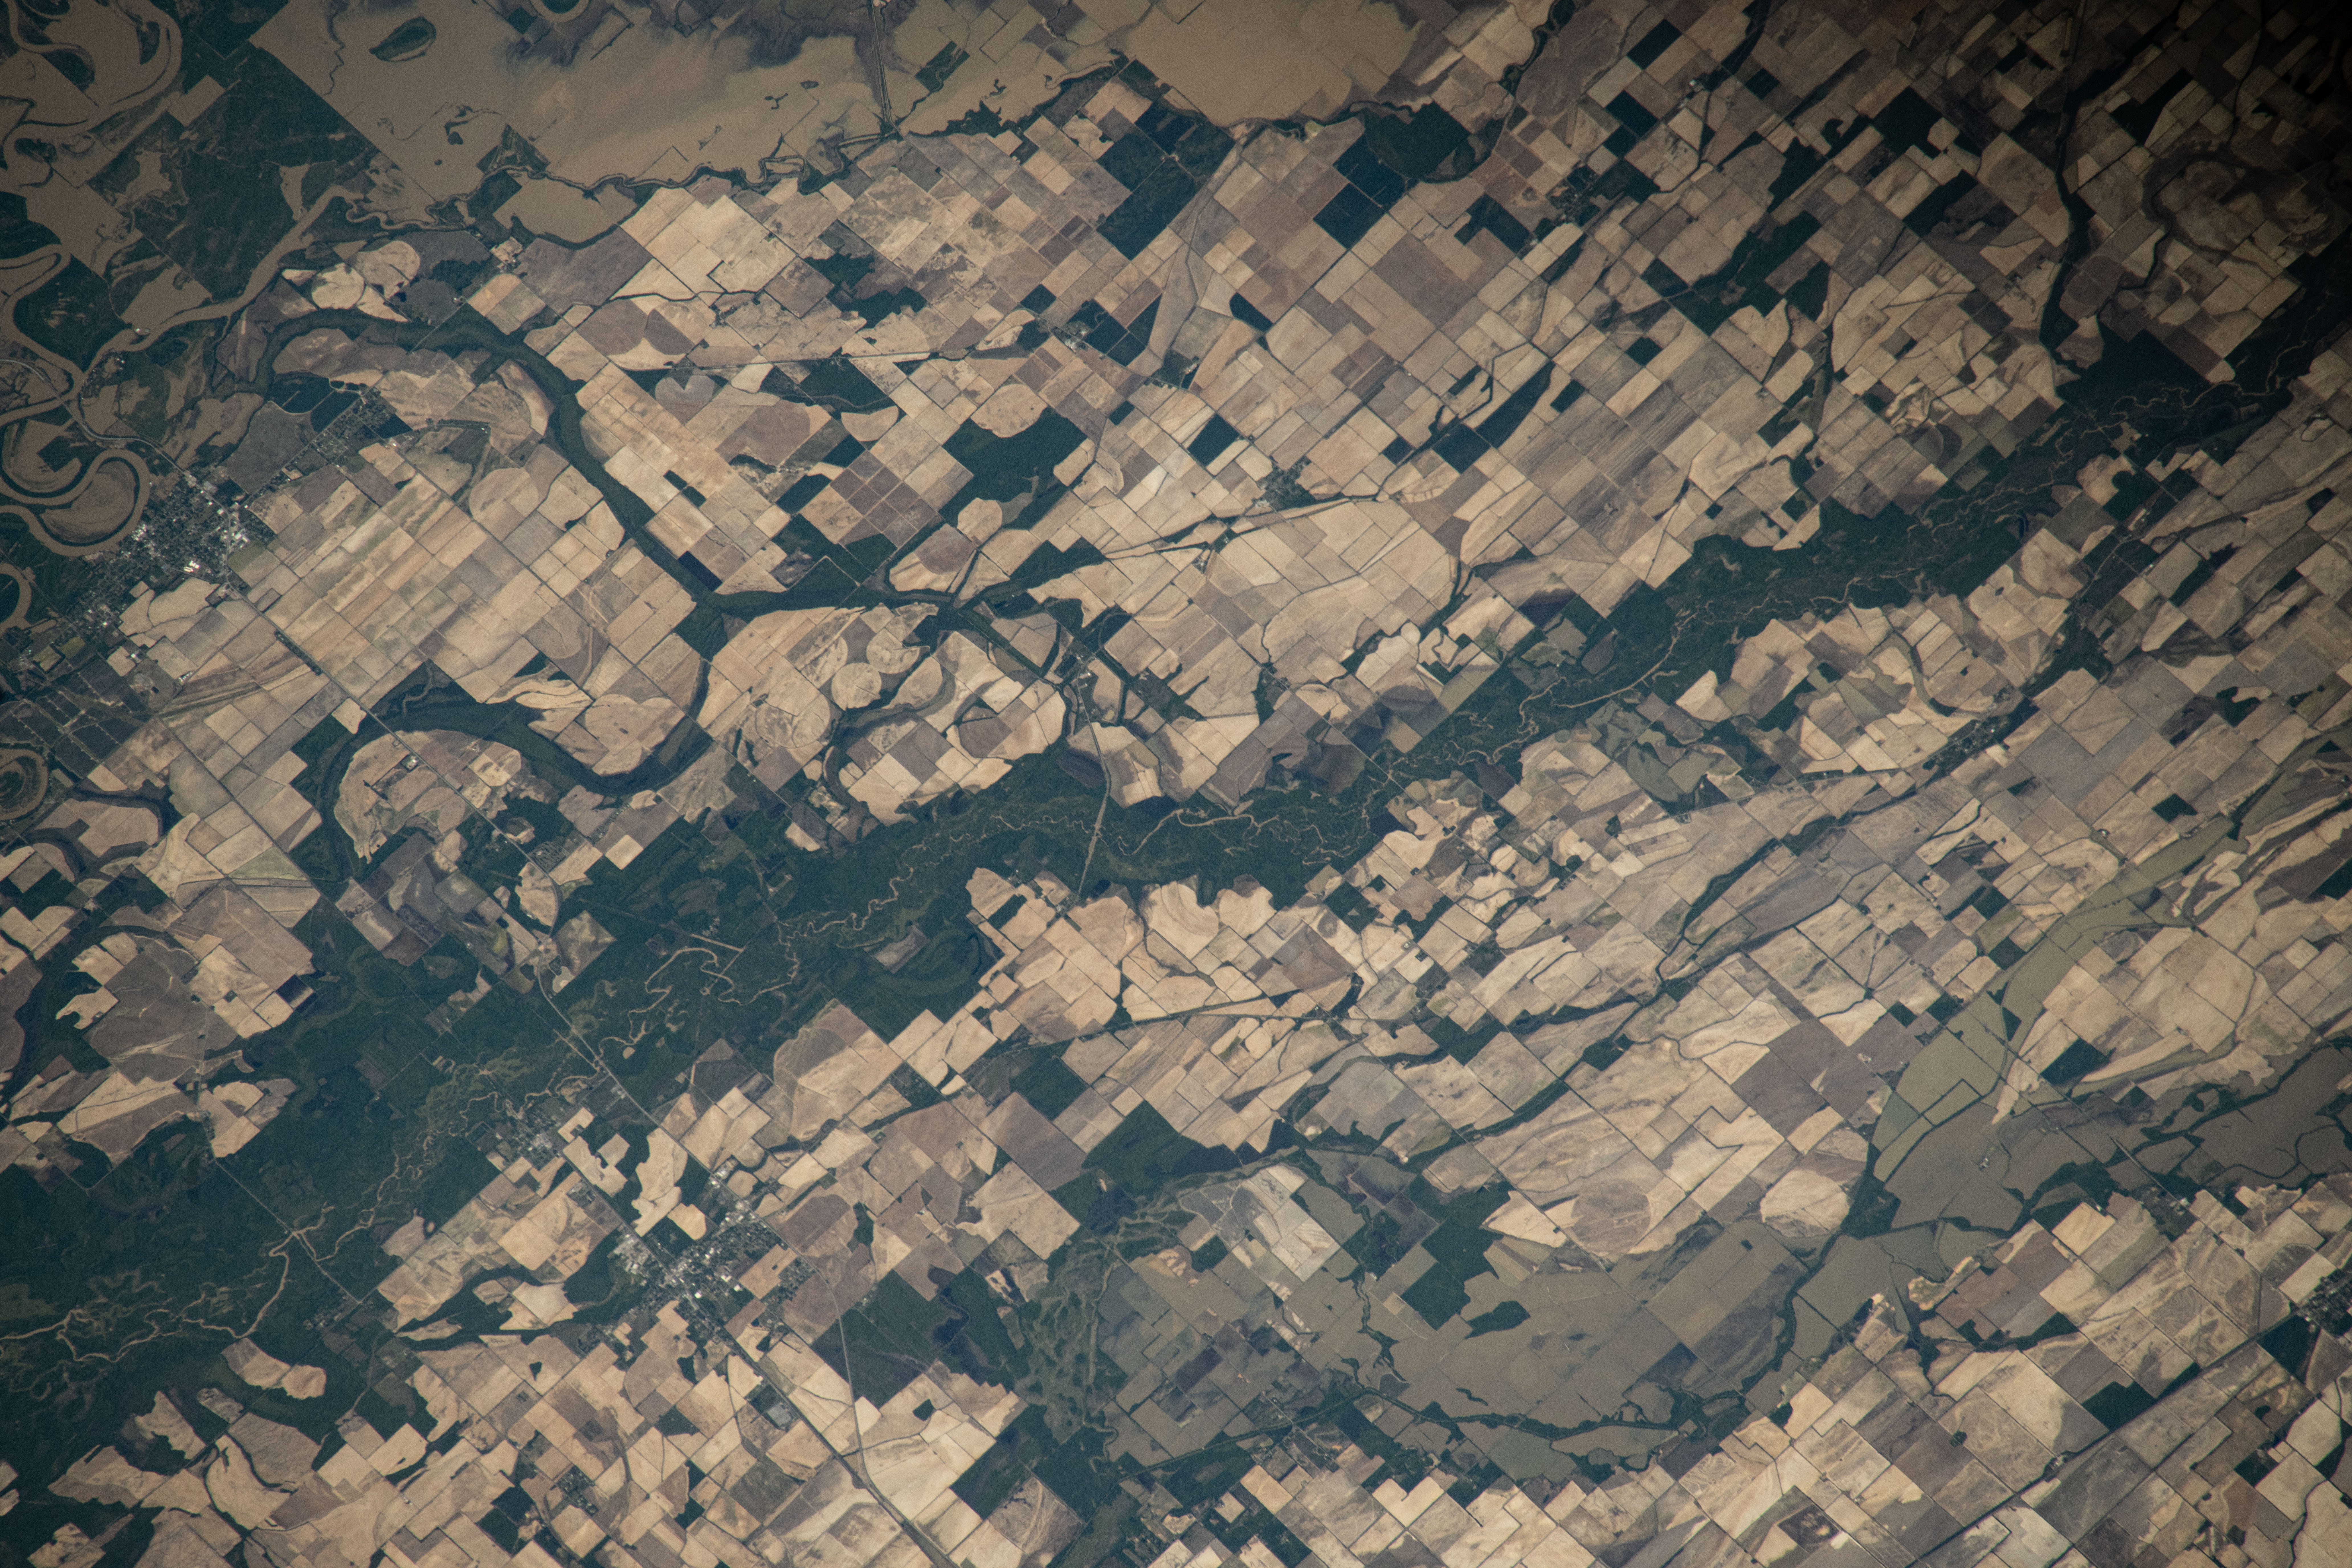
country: USA-ARKANSAS
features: ARKANSAS, FLOODING, WHITE RIVER
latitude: 35.4
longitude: -91.2
